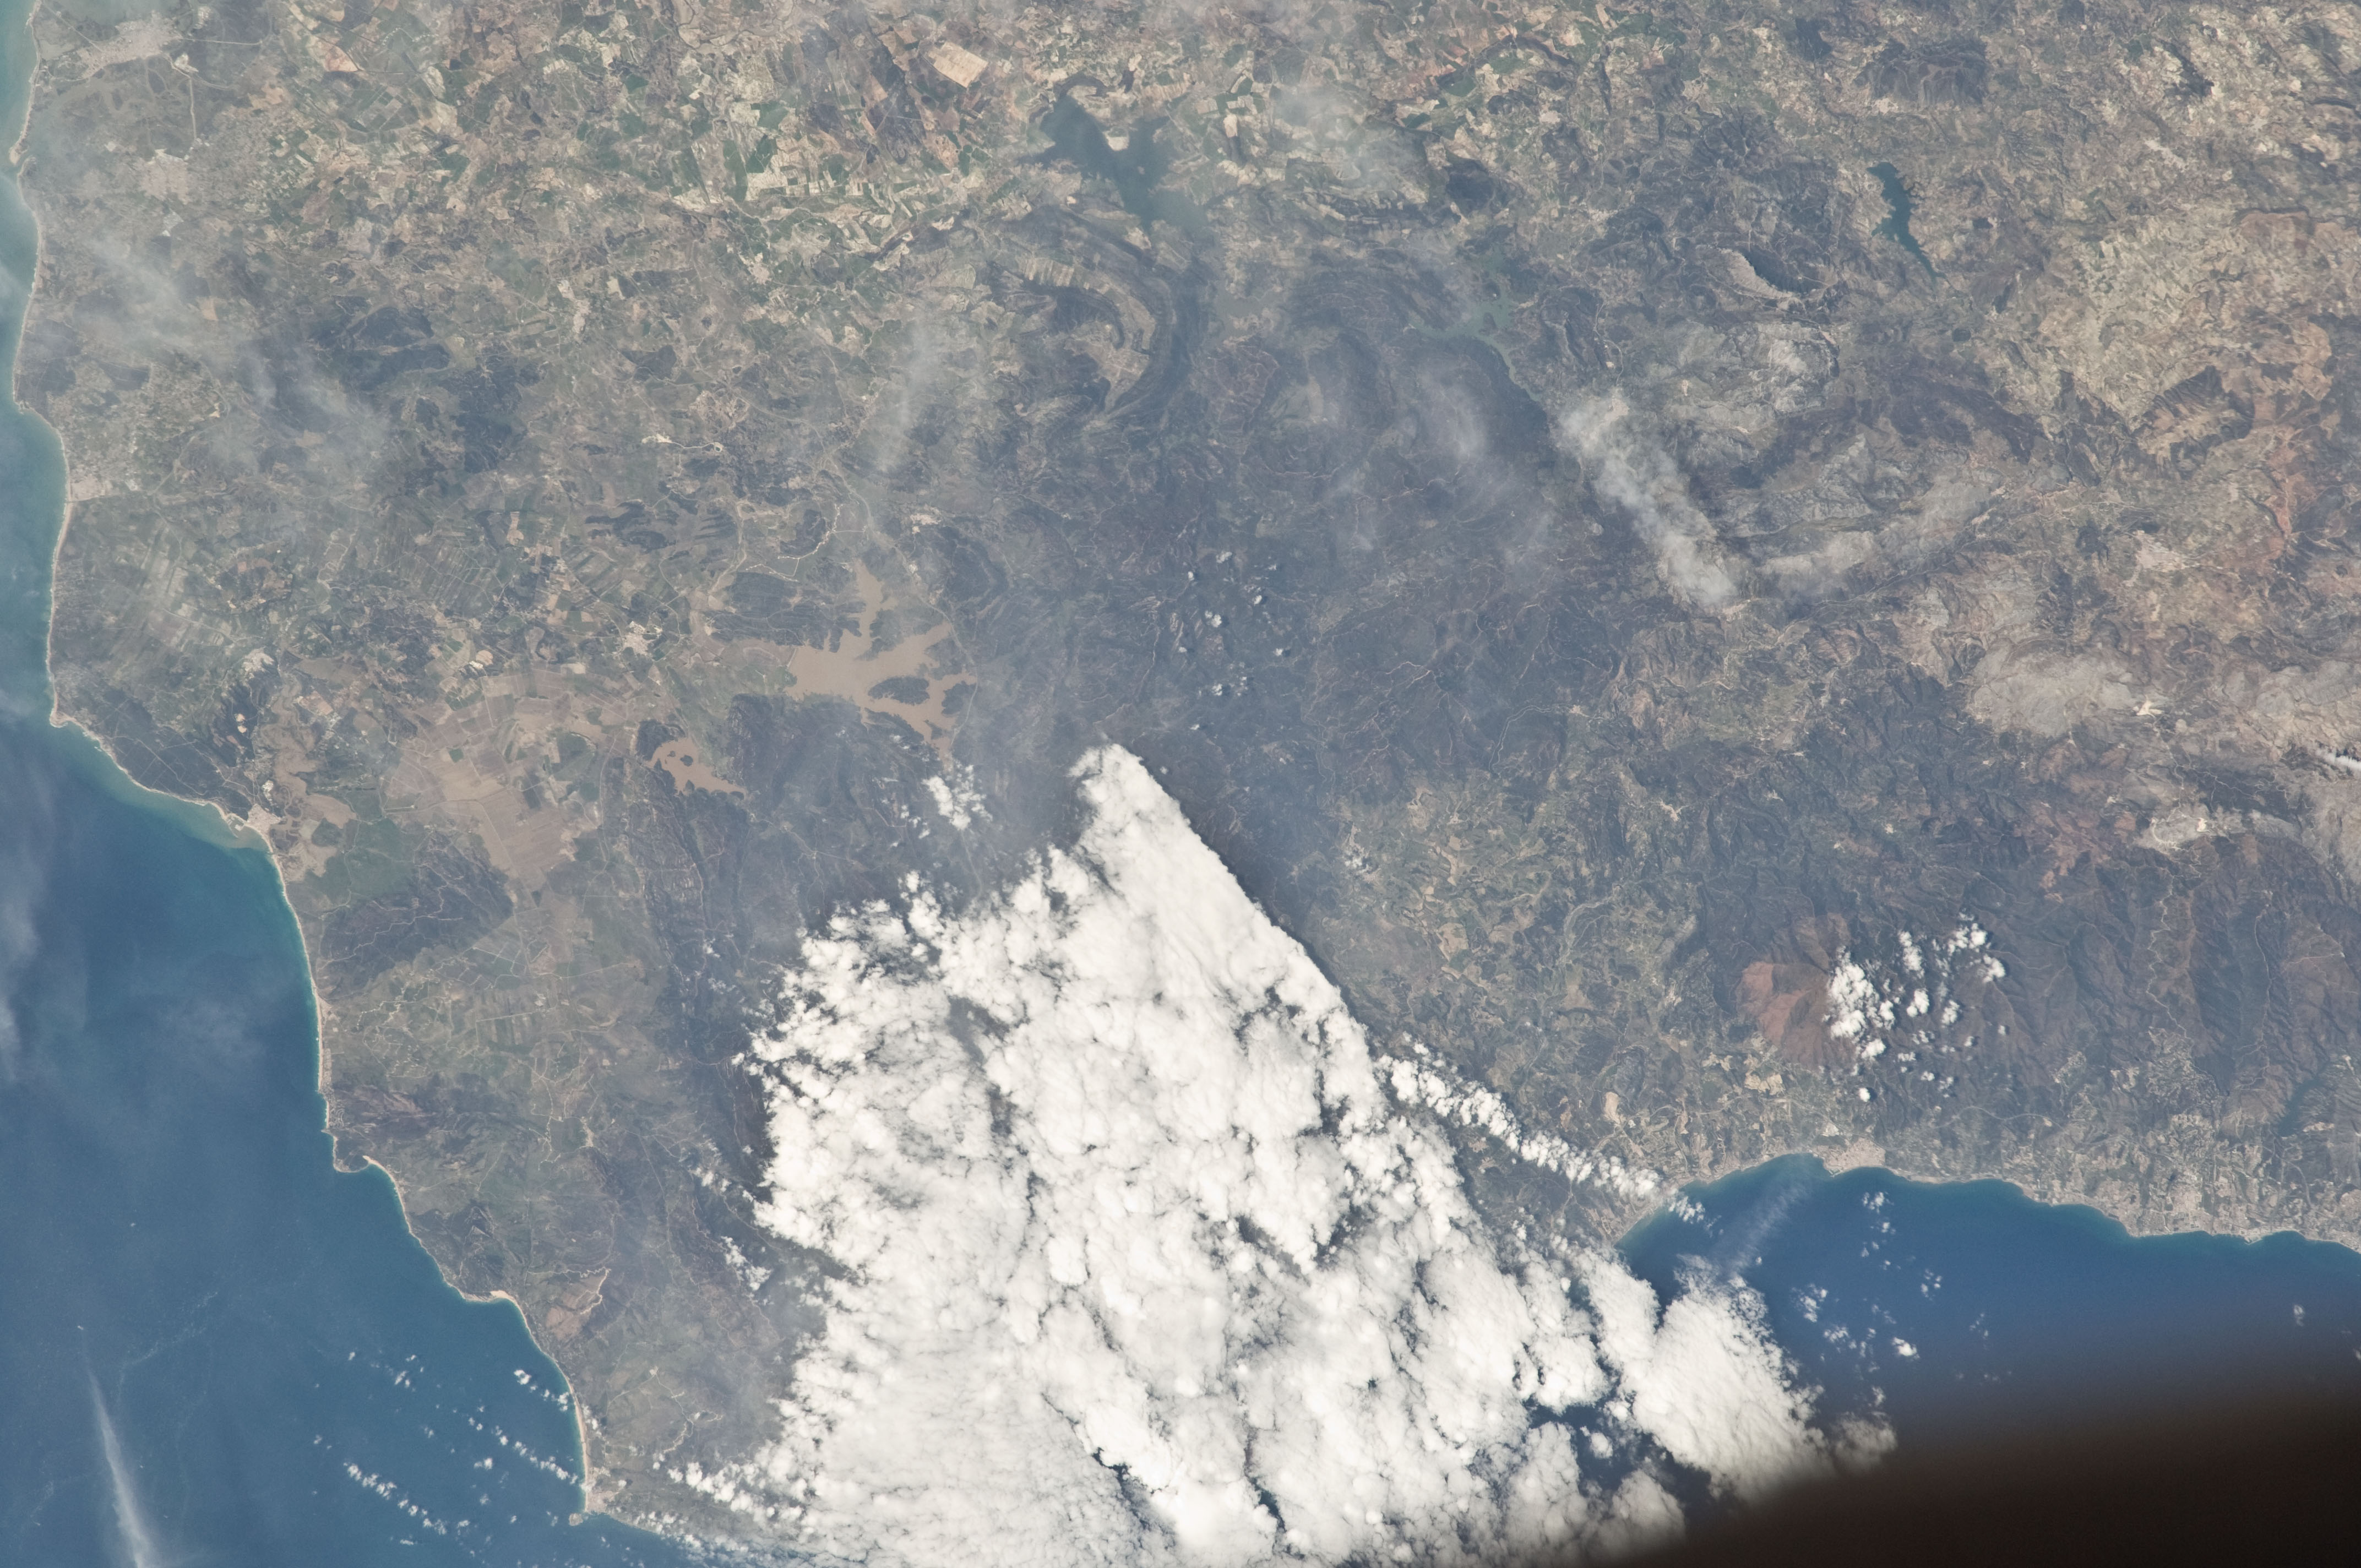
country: SPAIN
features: GIBRALTAR AREA, COAST, MTS., AGR.
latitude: 36.4
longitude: -5.6
